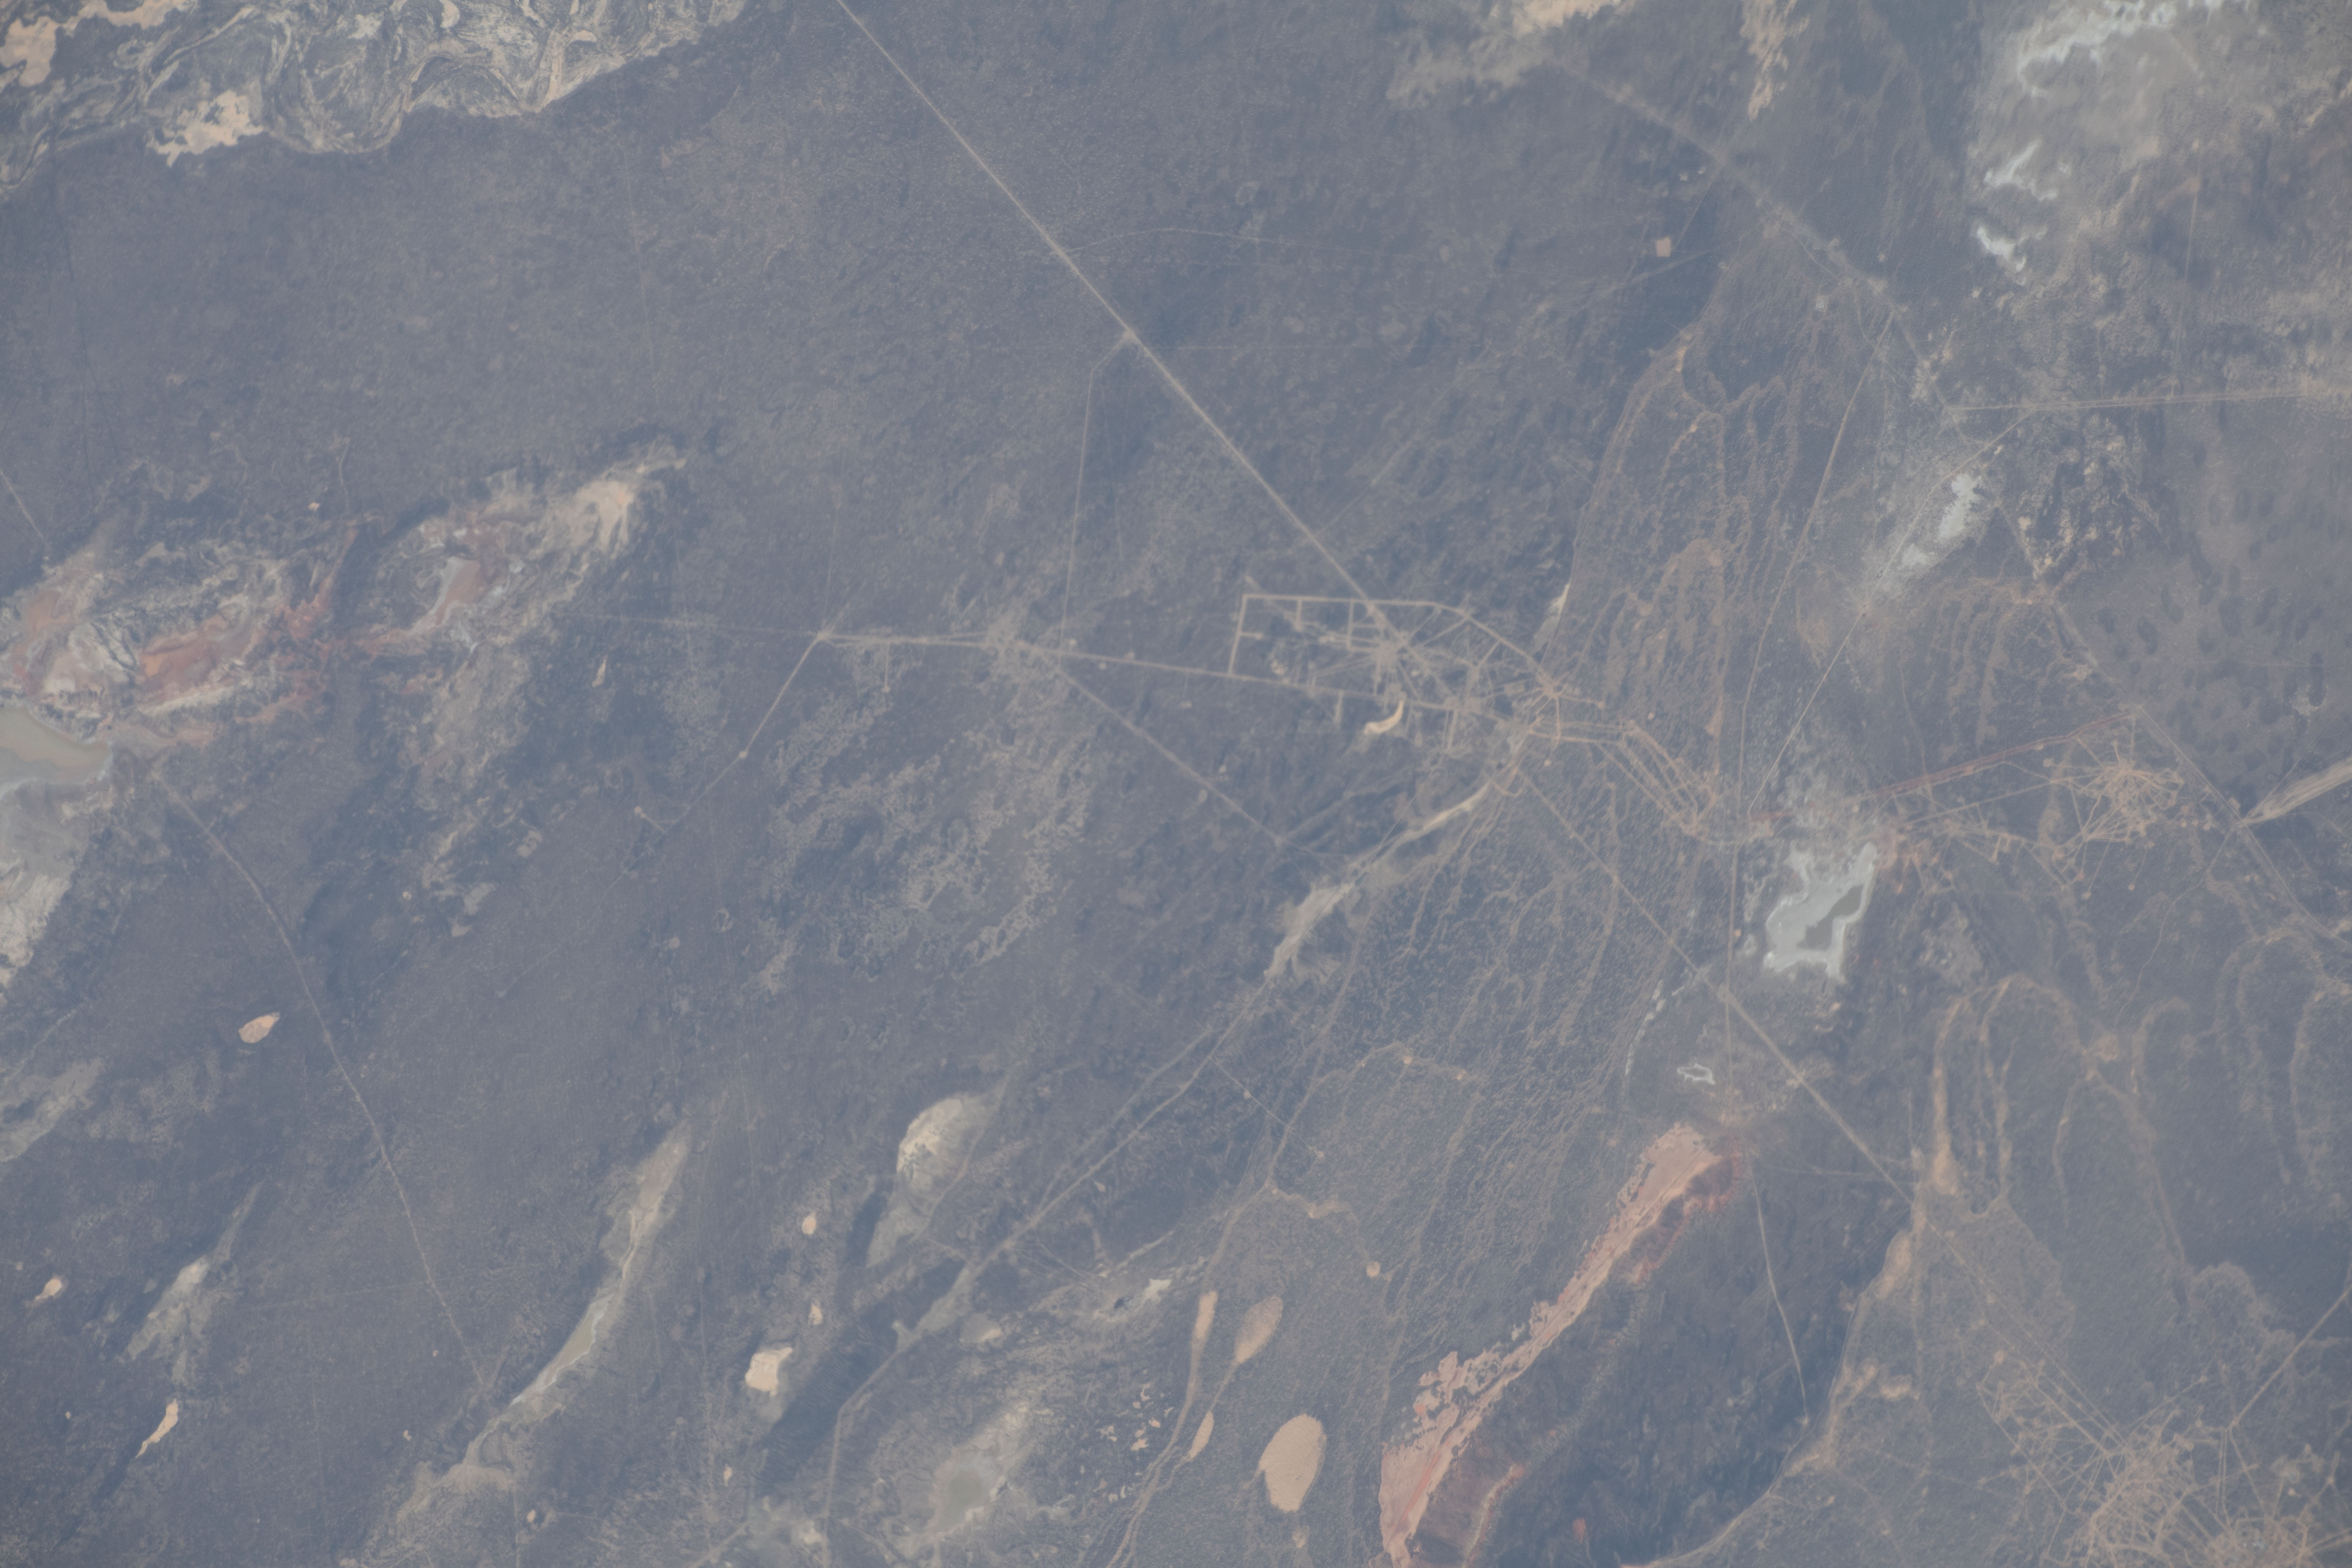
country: KAZAKHSTAN
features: CITY
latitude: 45.7
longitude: 65.7
